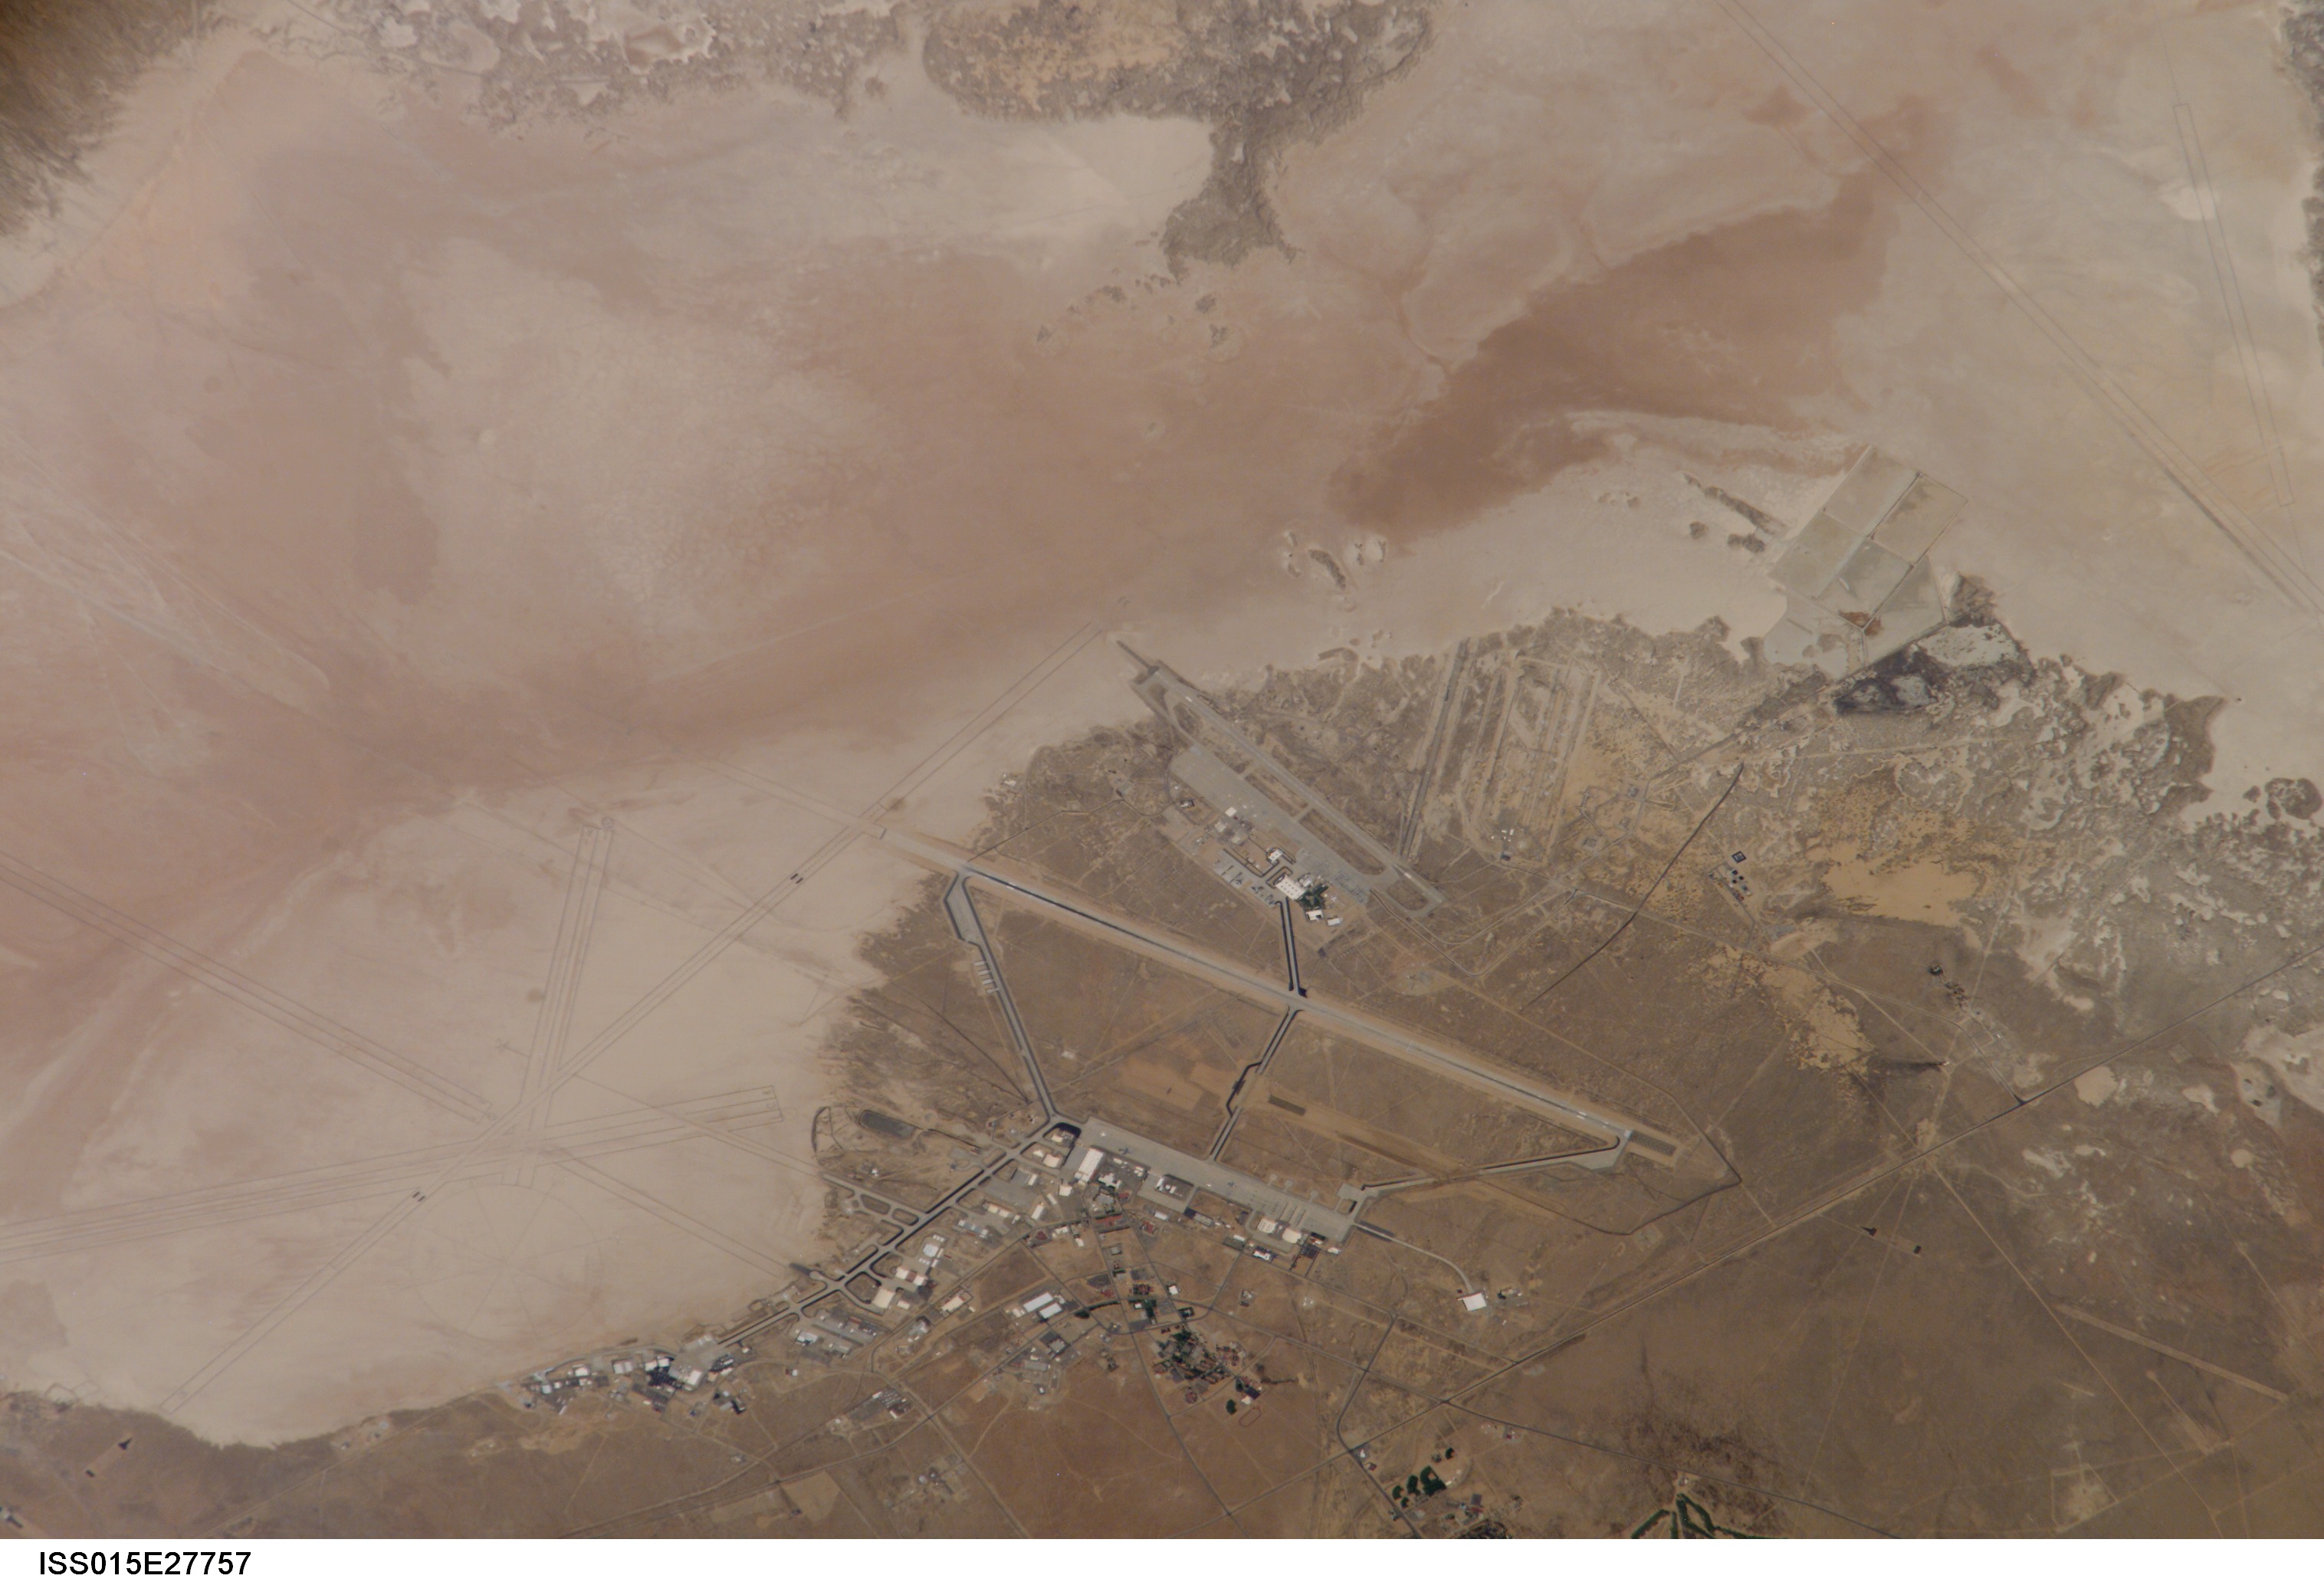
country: USA-CALIFORNIA
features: EDWARDS AFB, ROGERS LAKE
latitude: 34.9
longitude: -117.8
